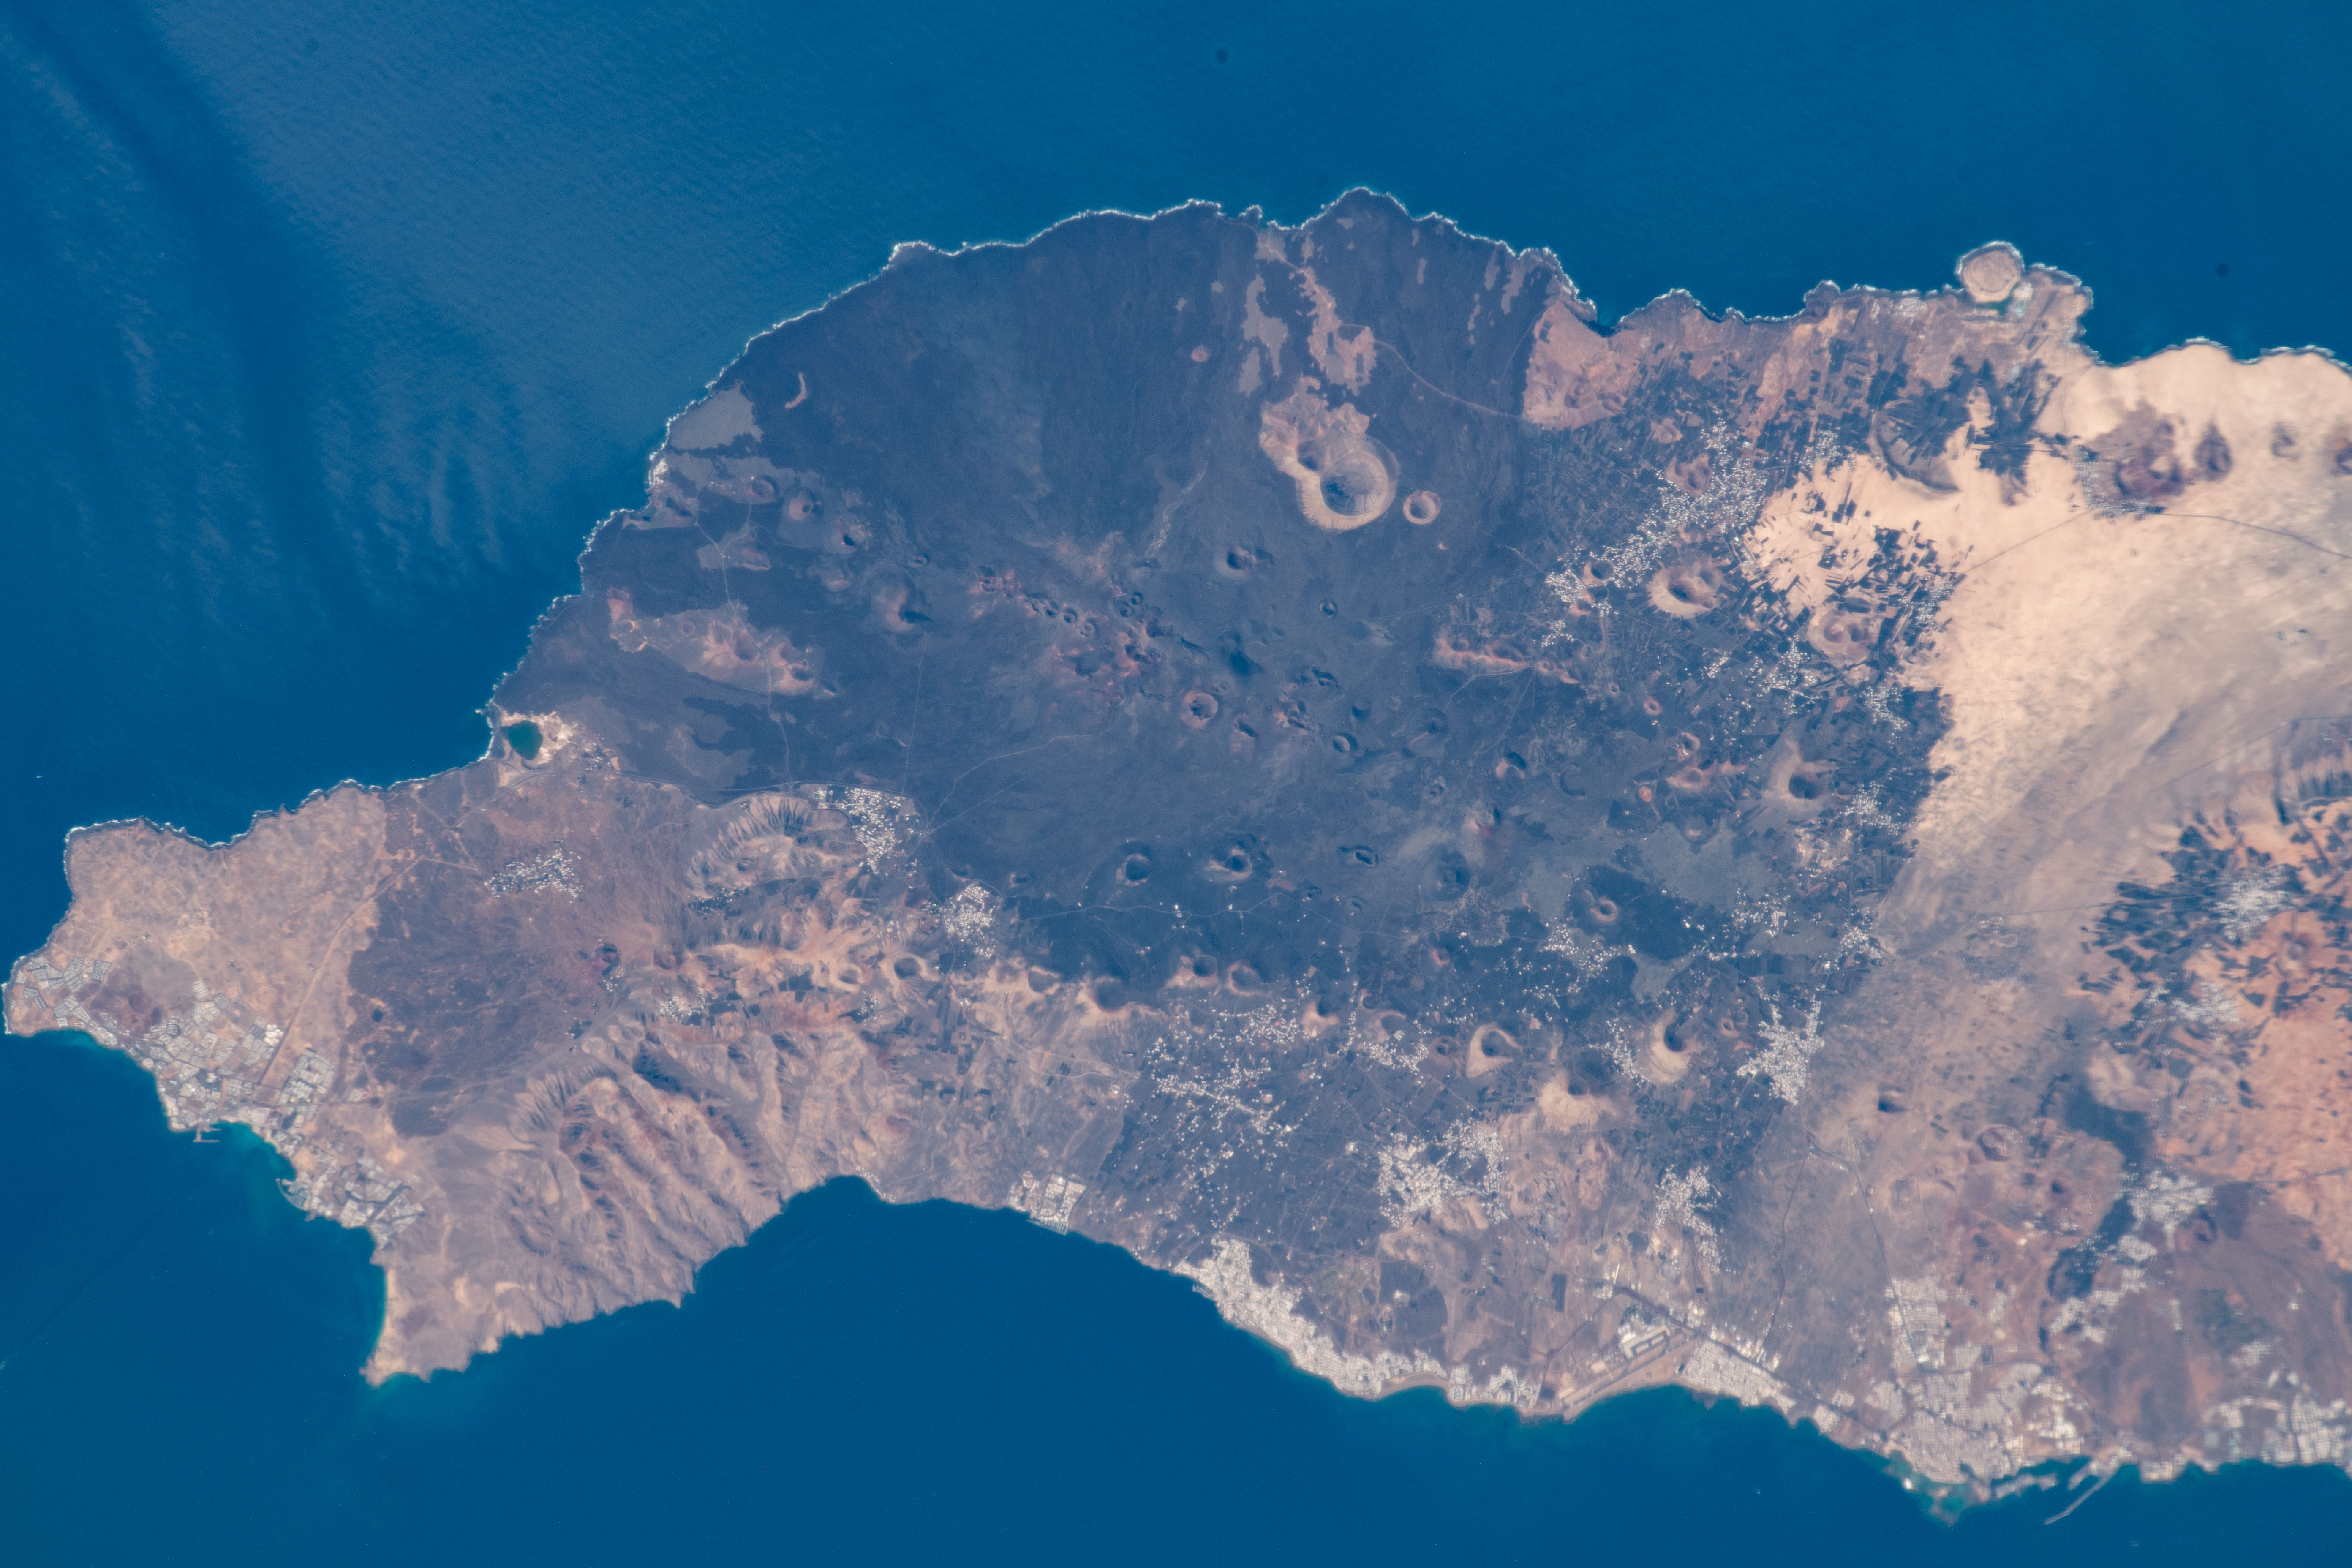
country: CANARY ISLANDS
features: LANZAROTE
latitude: 29.0
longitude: -13.7
